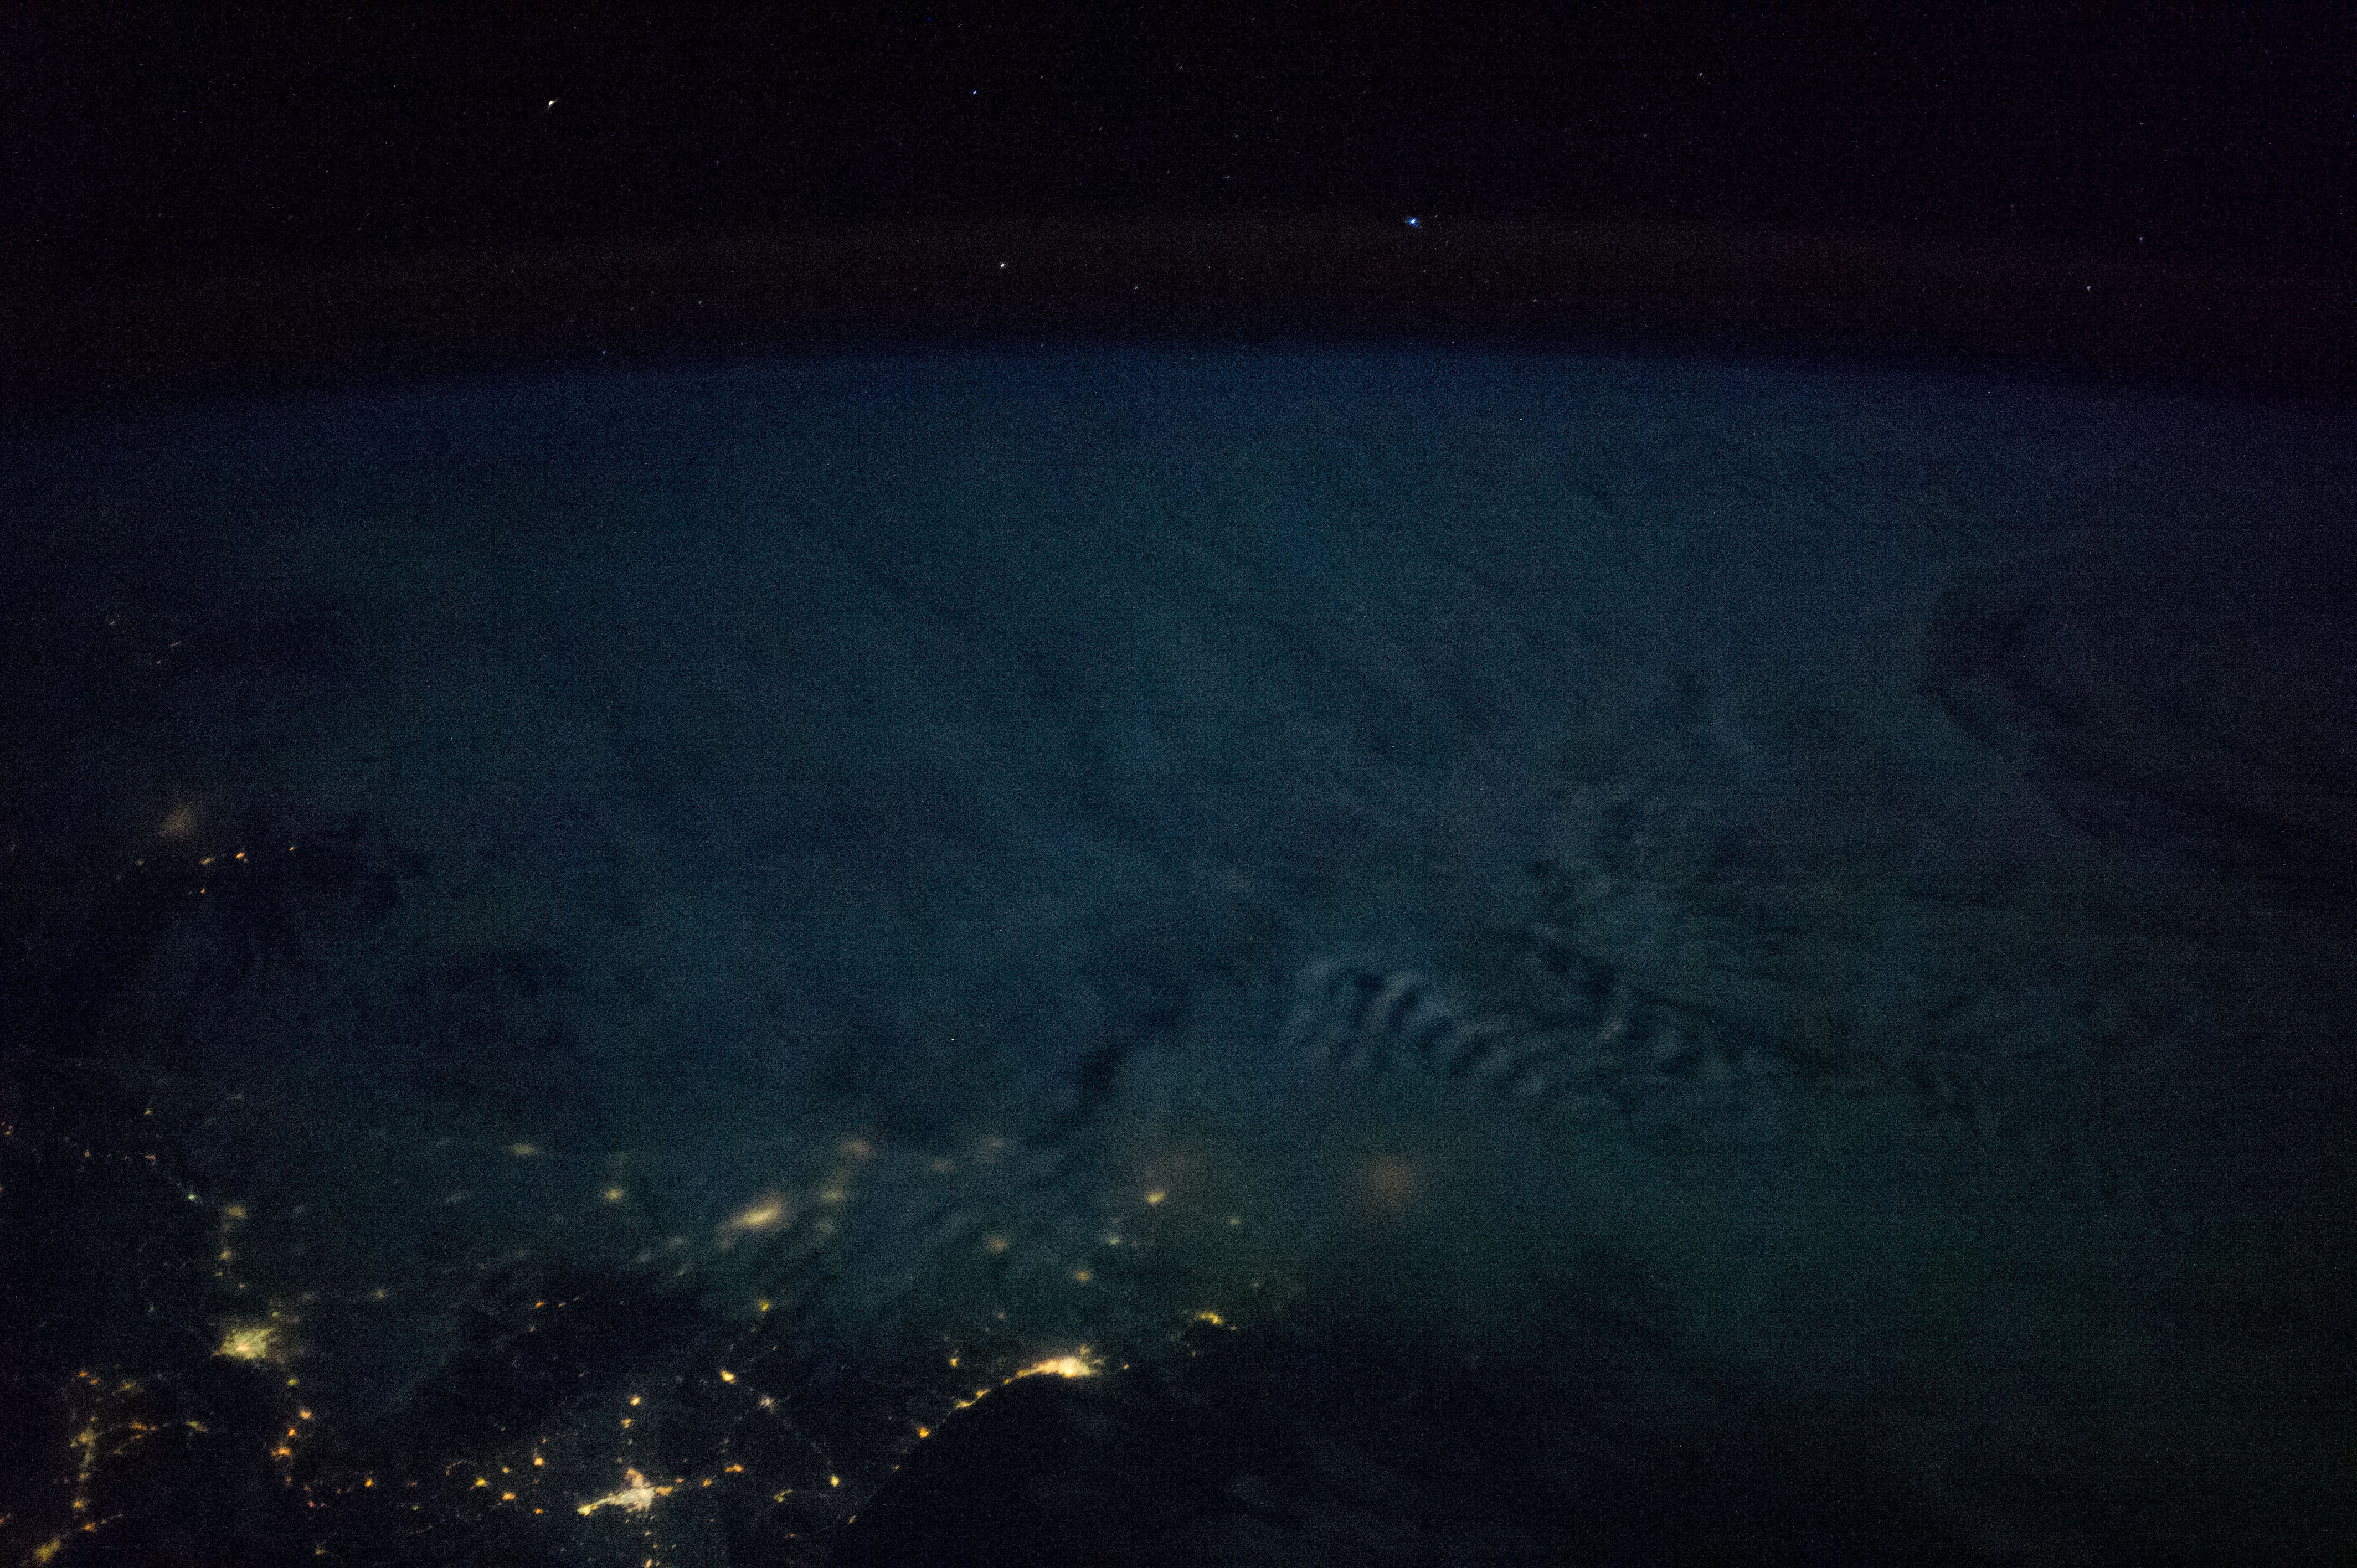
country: JAPAN
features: SEA OF OKHOTSK, HOKKAIDO, ATMOSPHERIC LIMB
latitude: 45.3
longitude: 145.8
